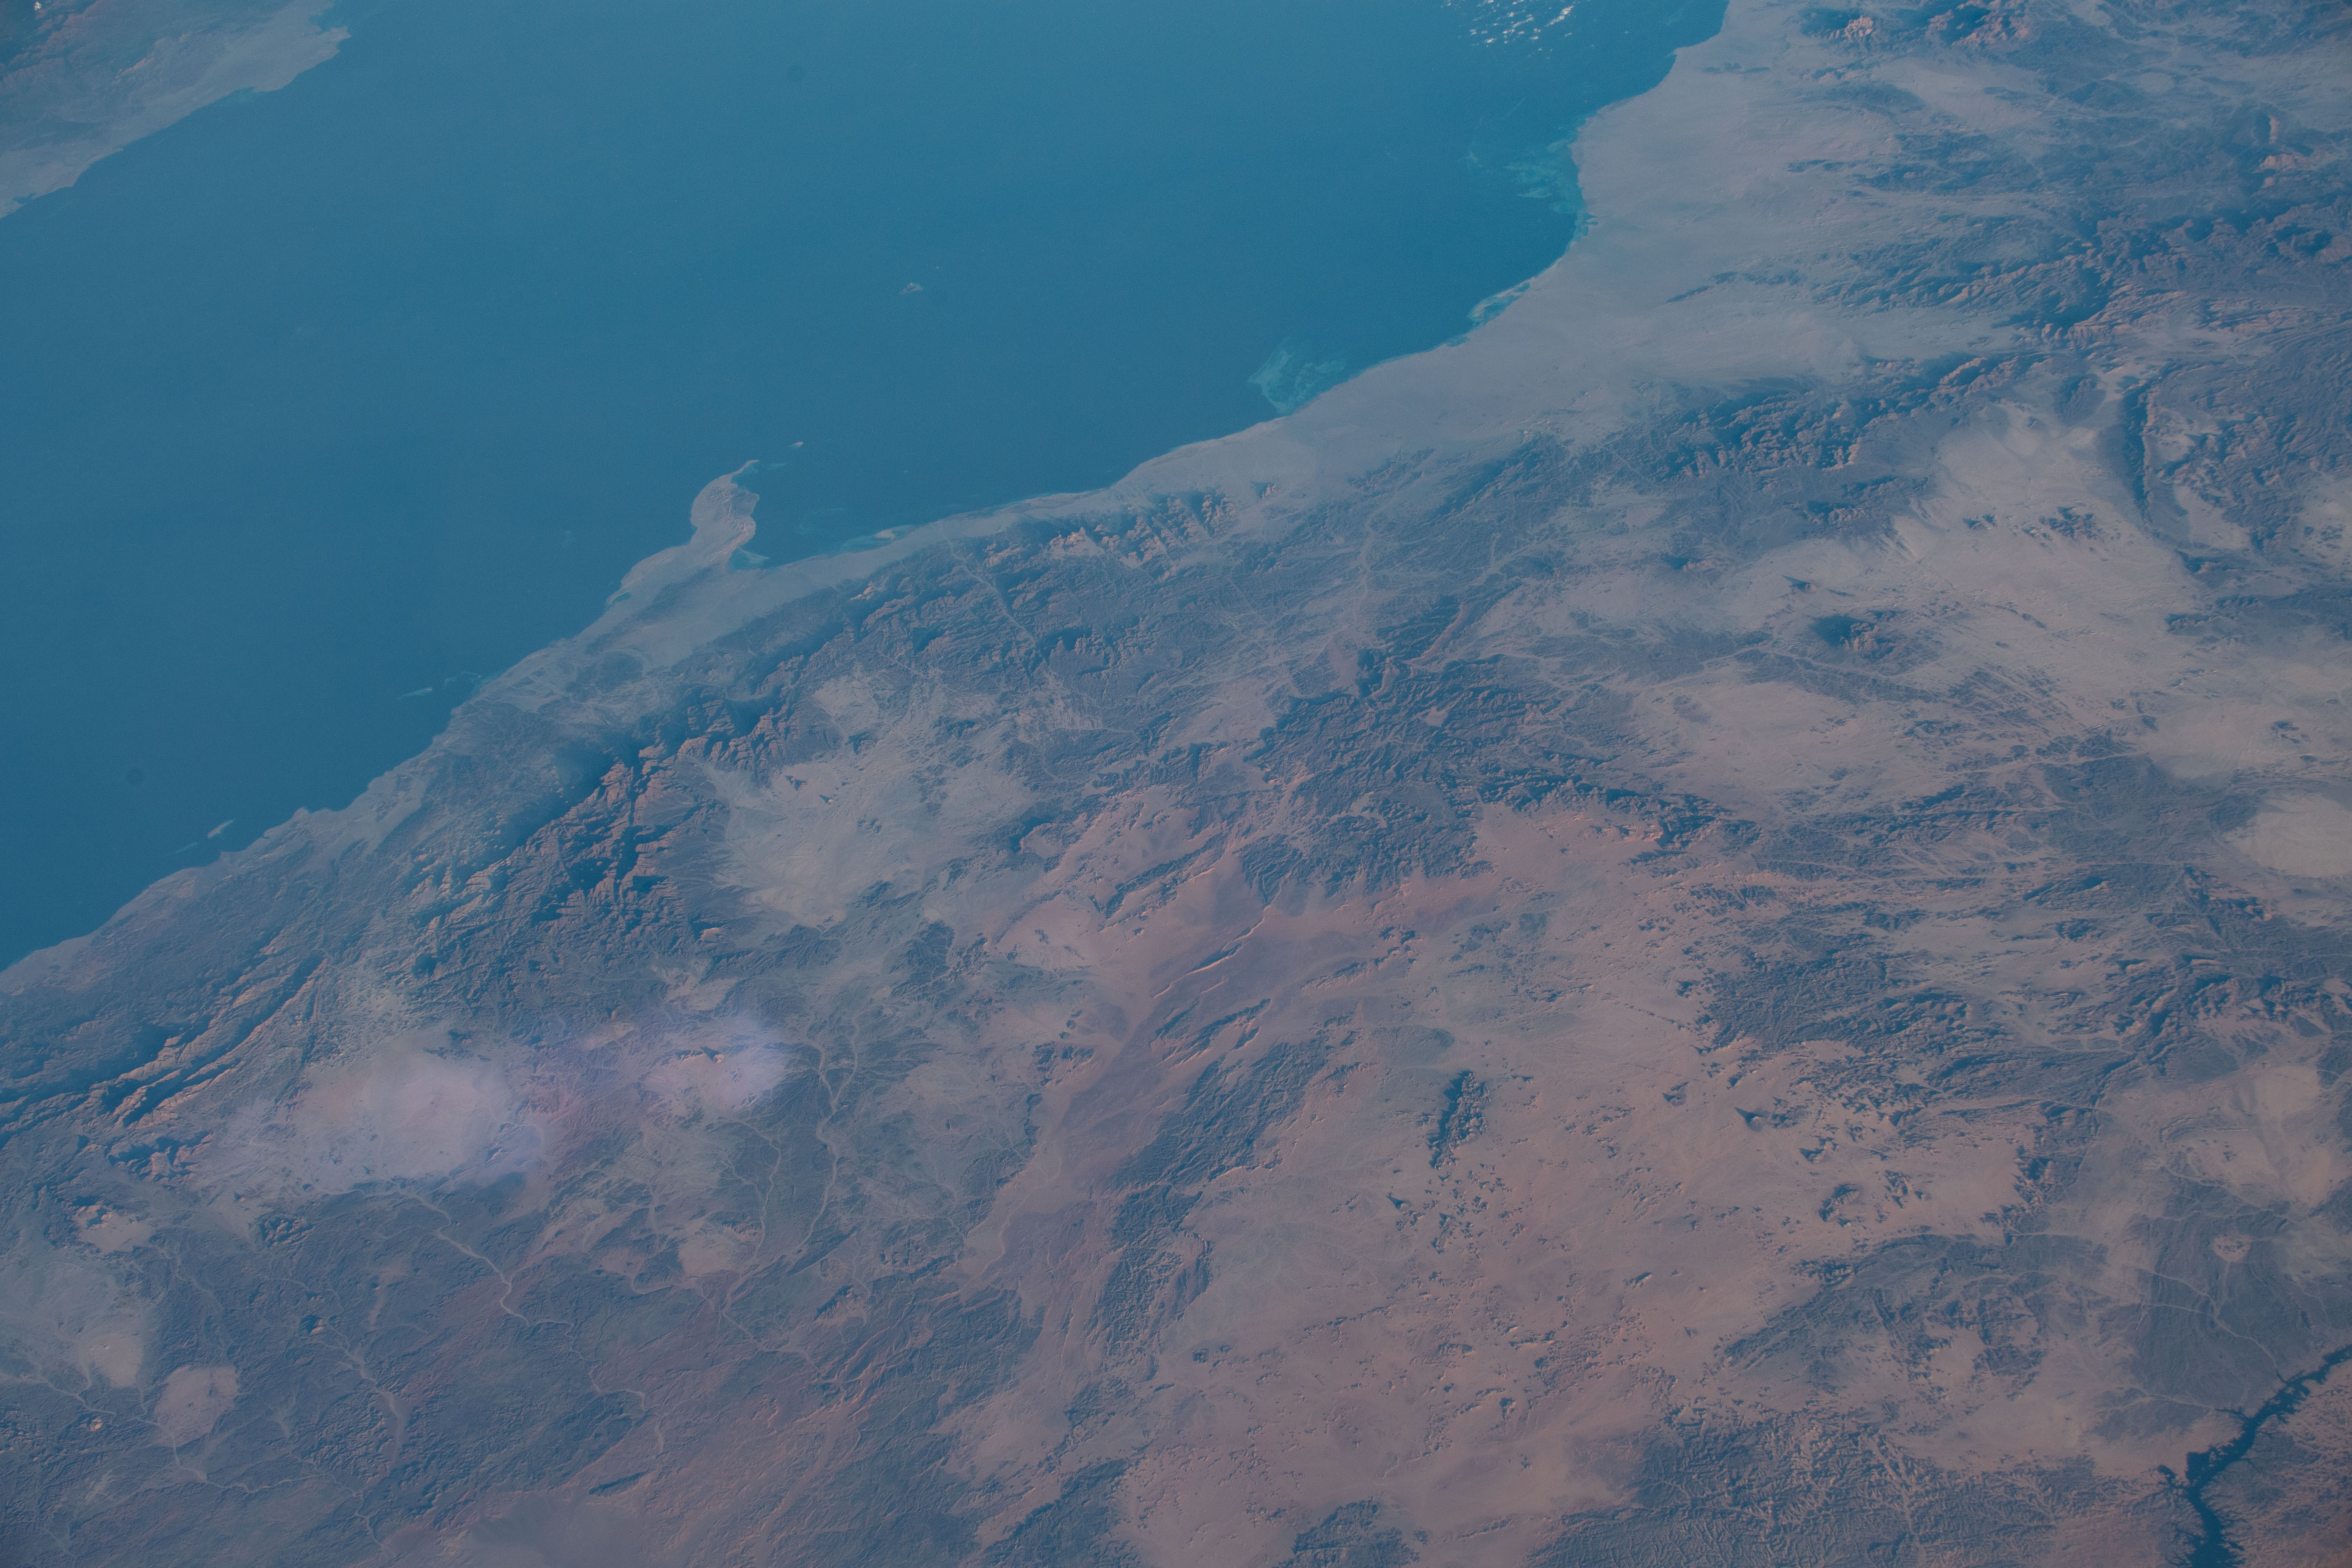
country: EGYPT
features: RED SEA, ELBA NATIONAL PARK
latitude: 23.5
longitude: 34.5
